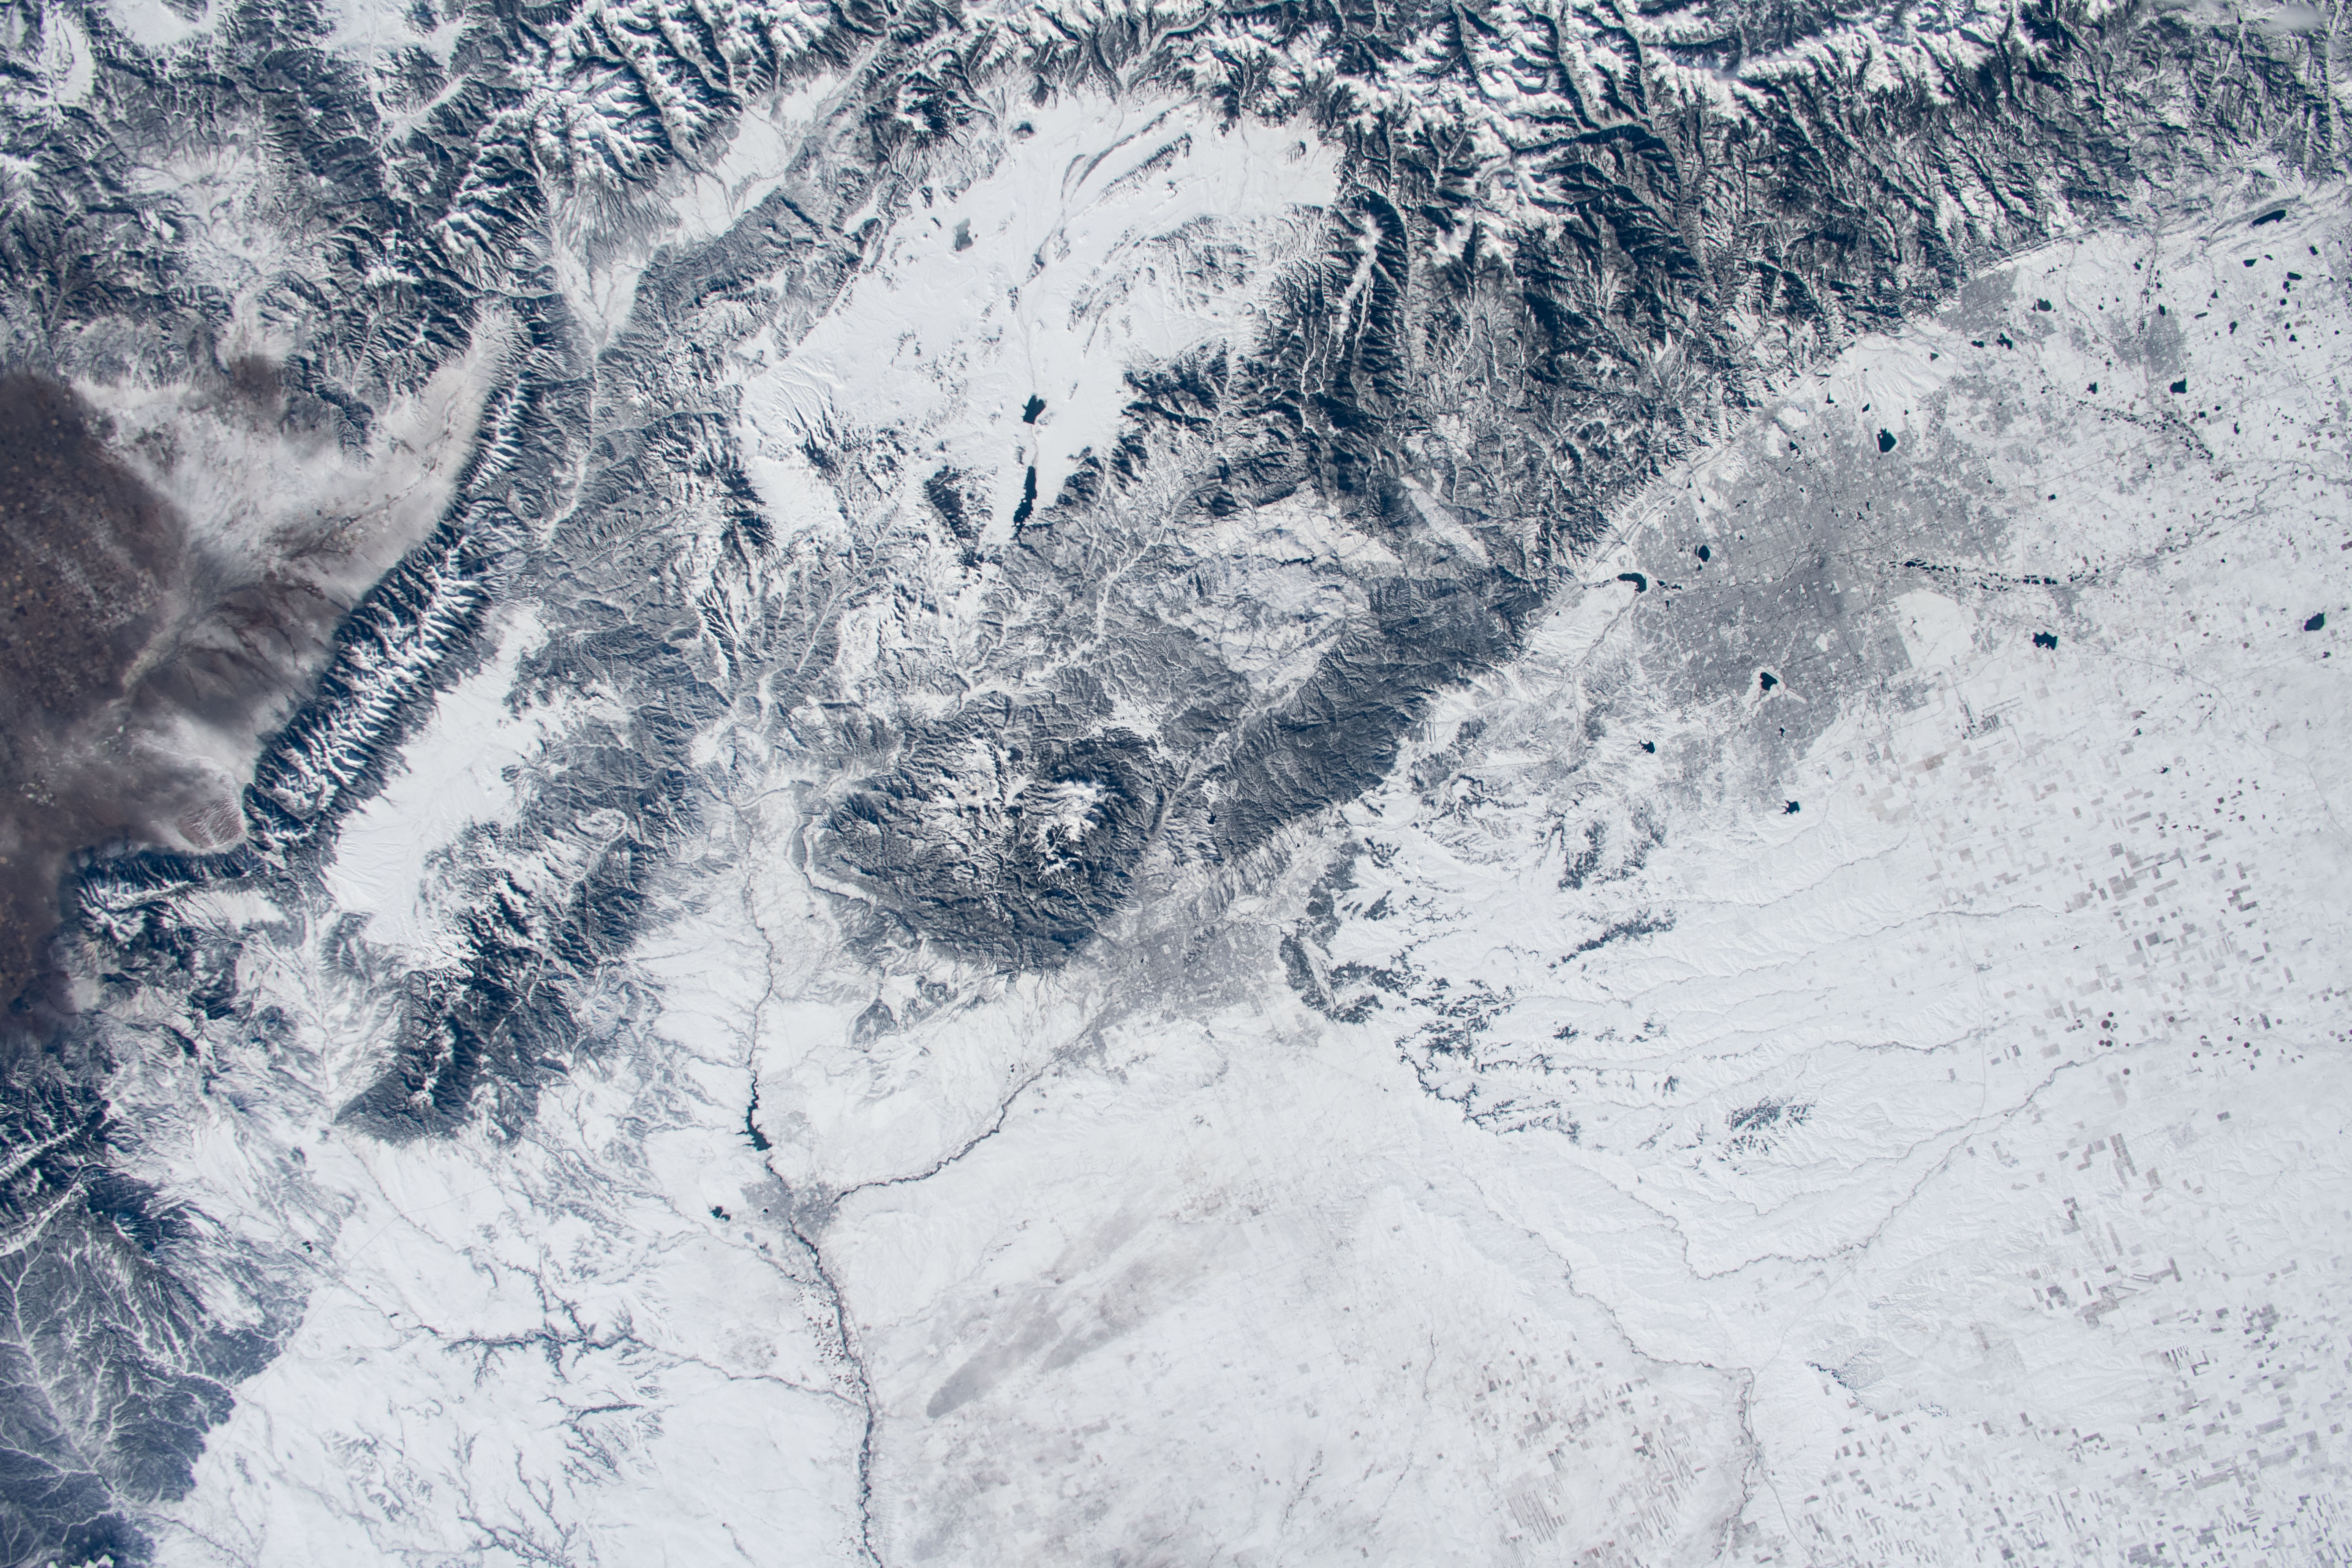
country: USA-COLORADO
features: FORT CARSON, COLORADO SPRINGS, DENVER, BOULDER, COLORADO
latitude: 39.0
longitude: -105.0
